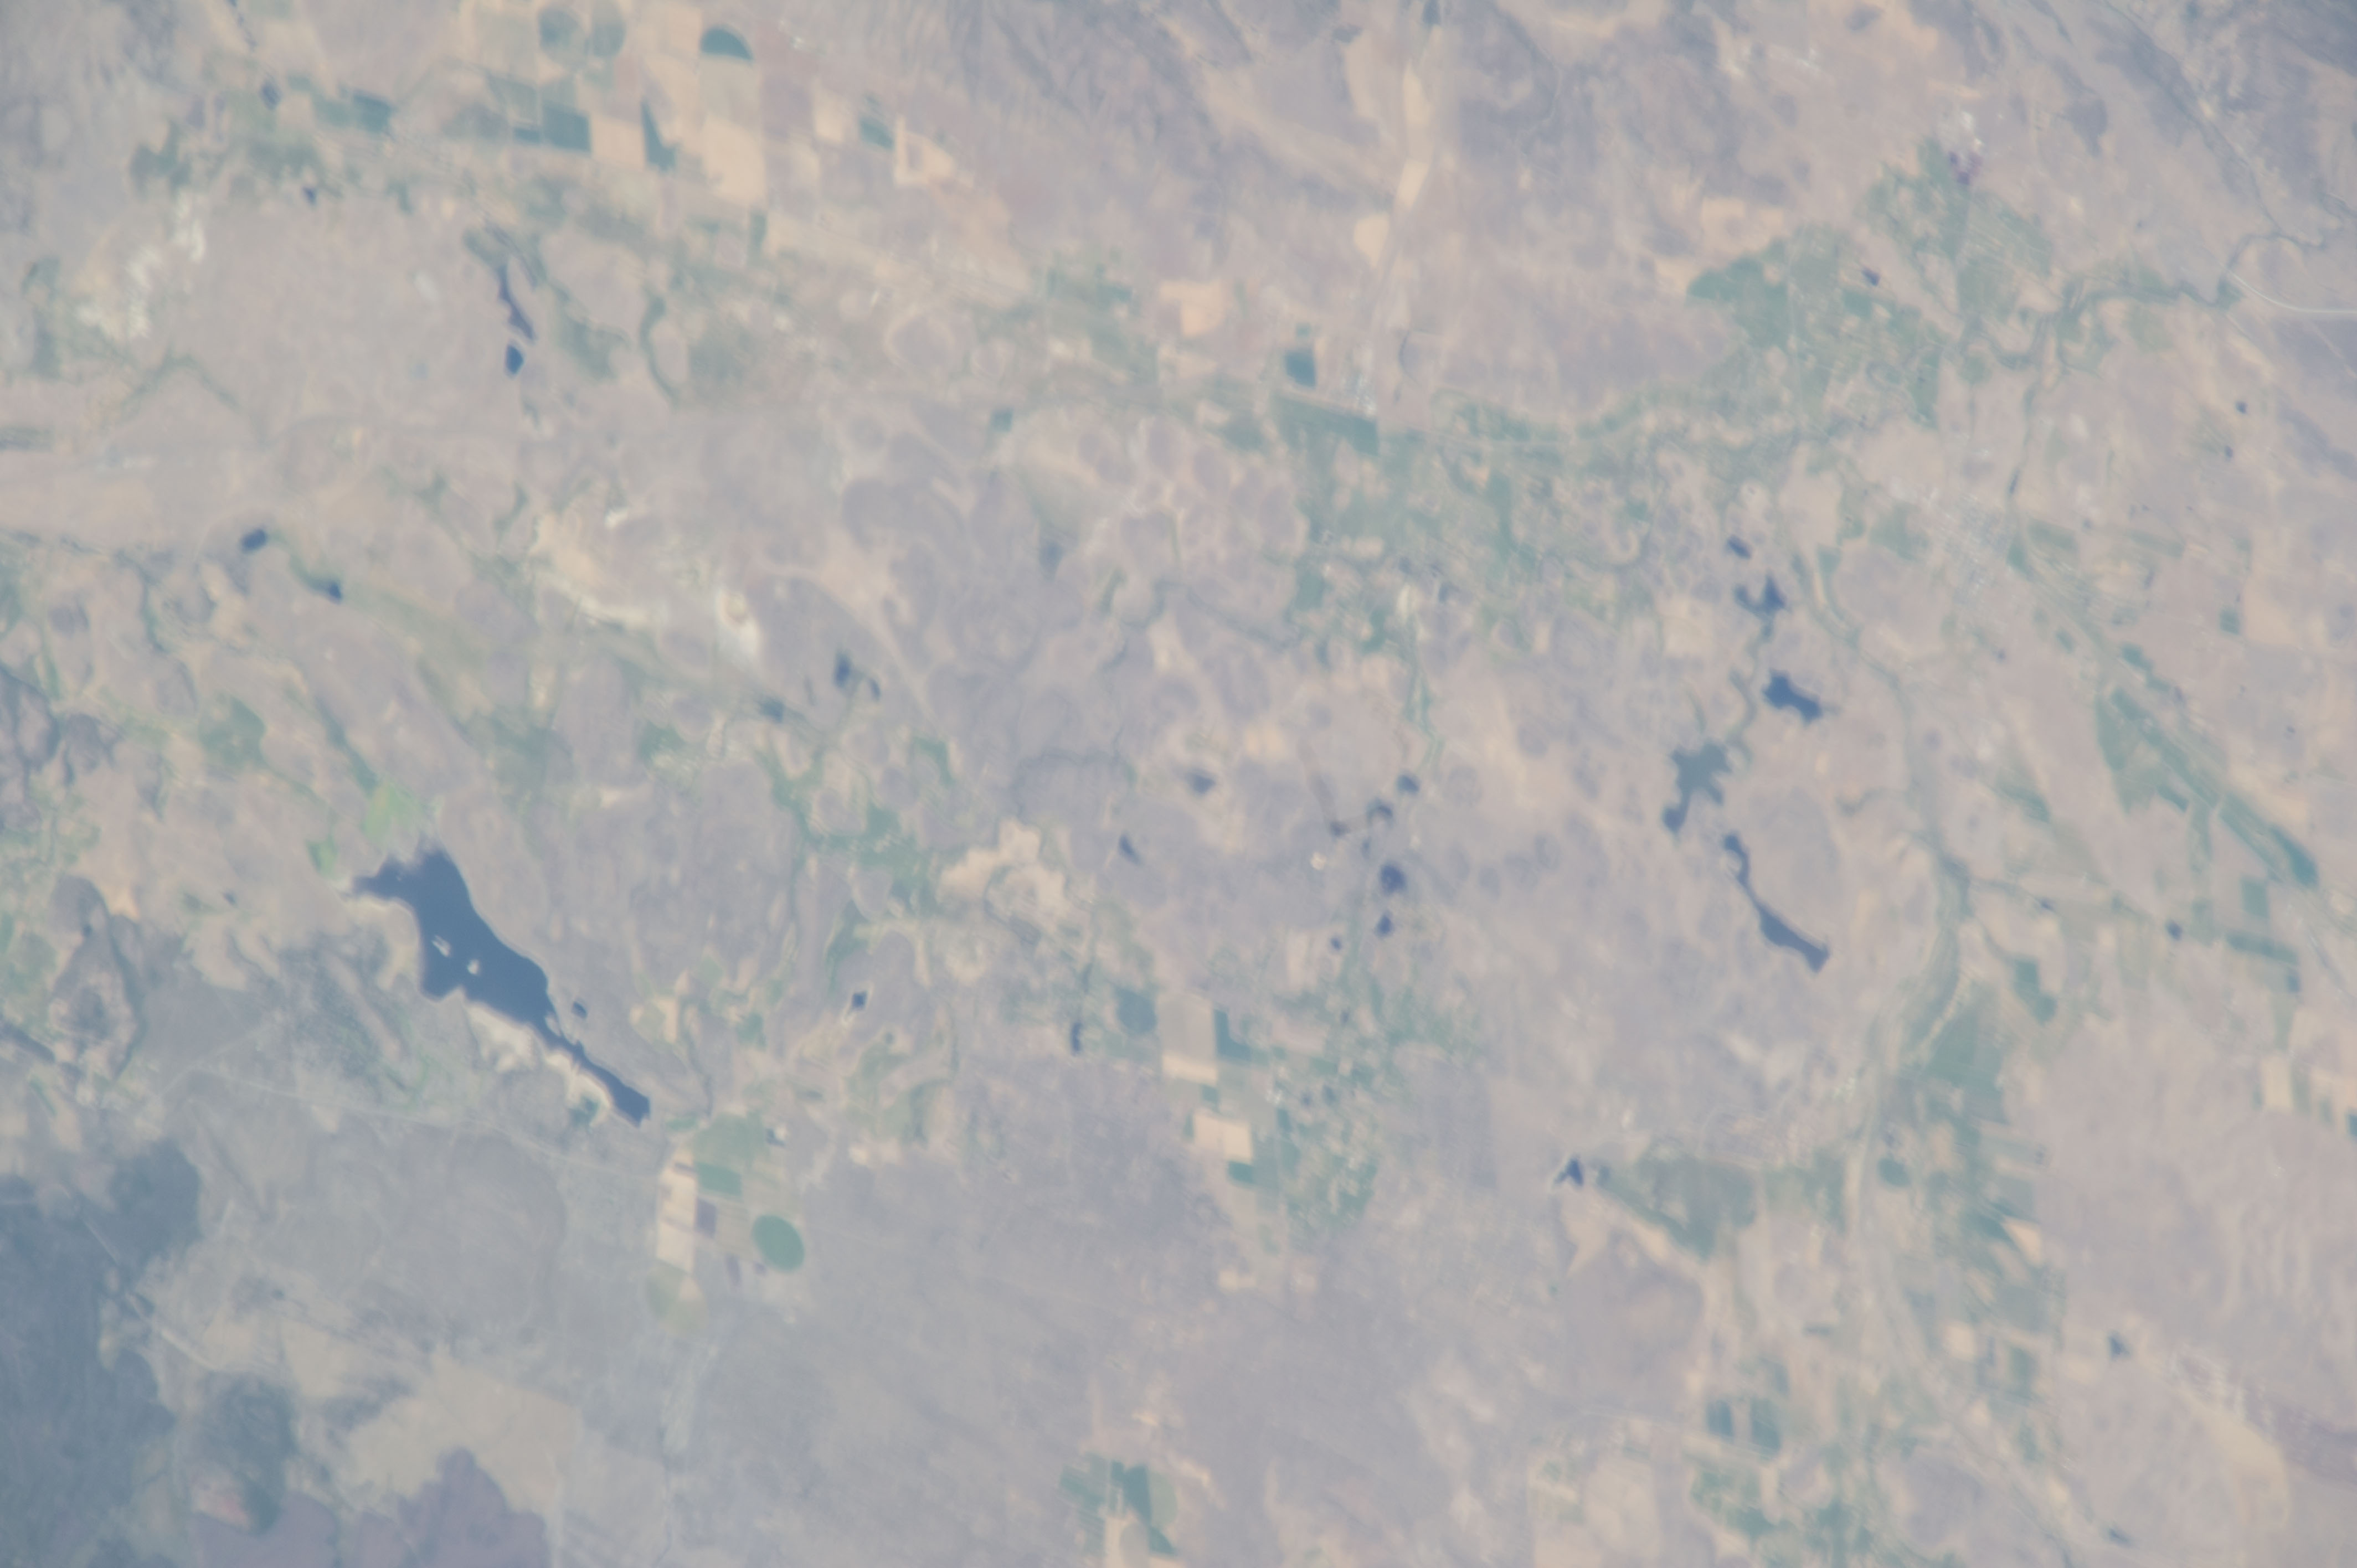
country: USA-CALIFORNIA
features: AGR., L. SHASTINA
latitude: 41.5
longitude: -122.5
